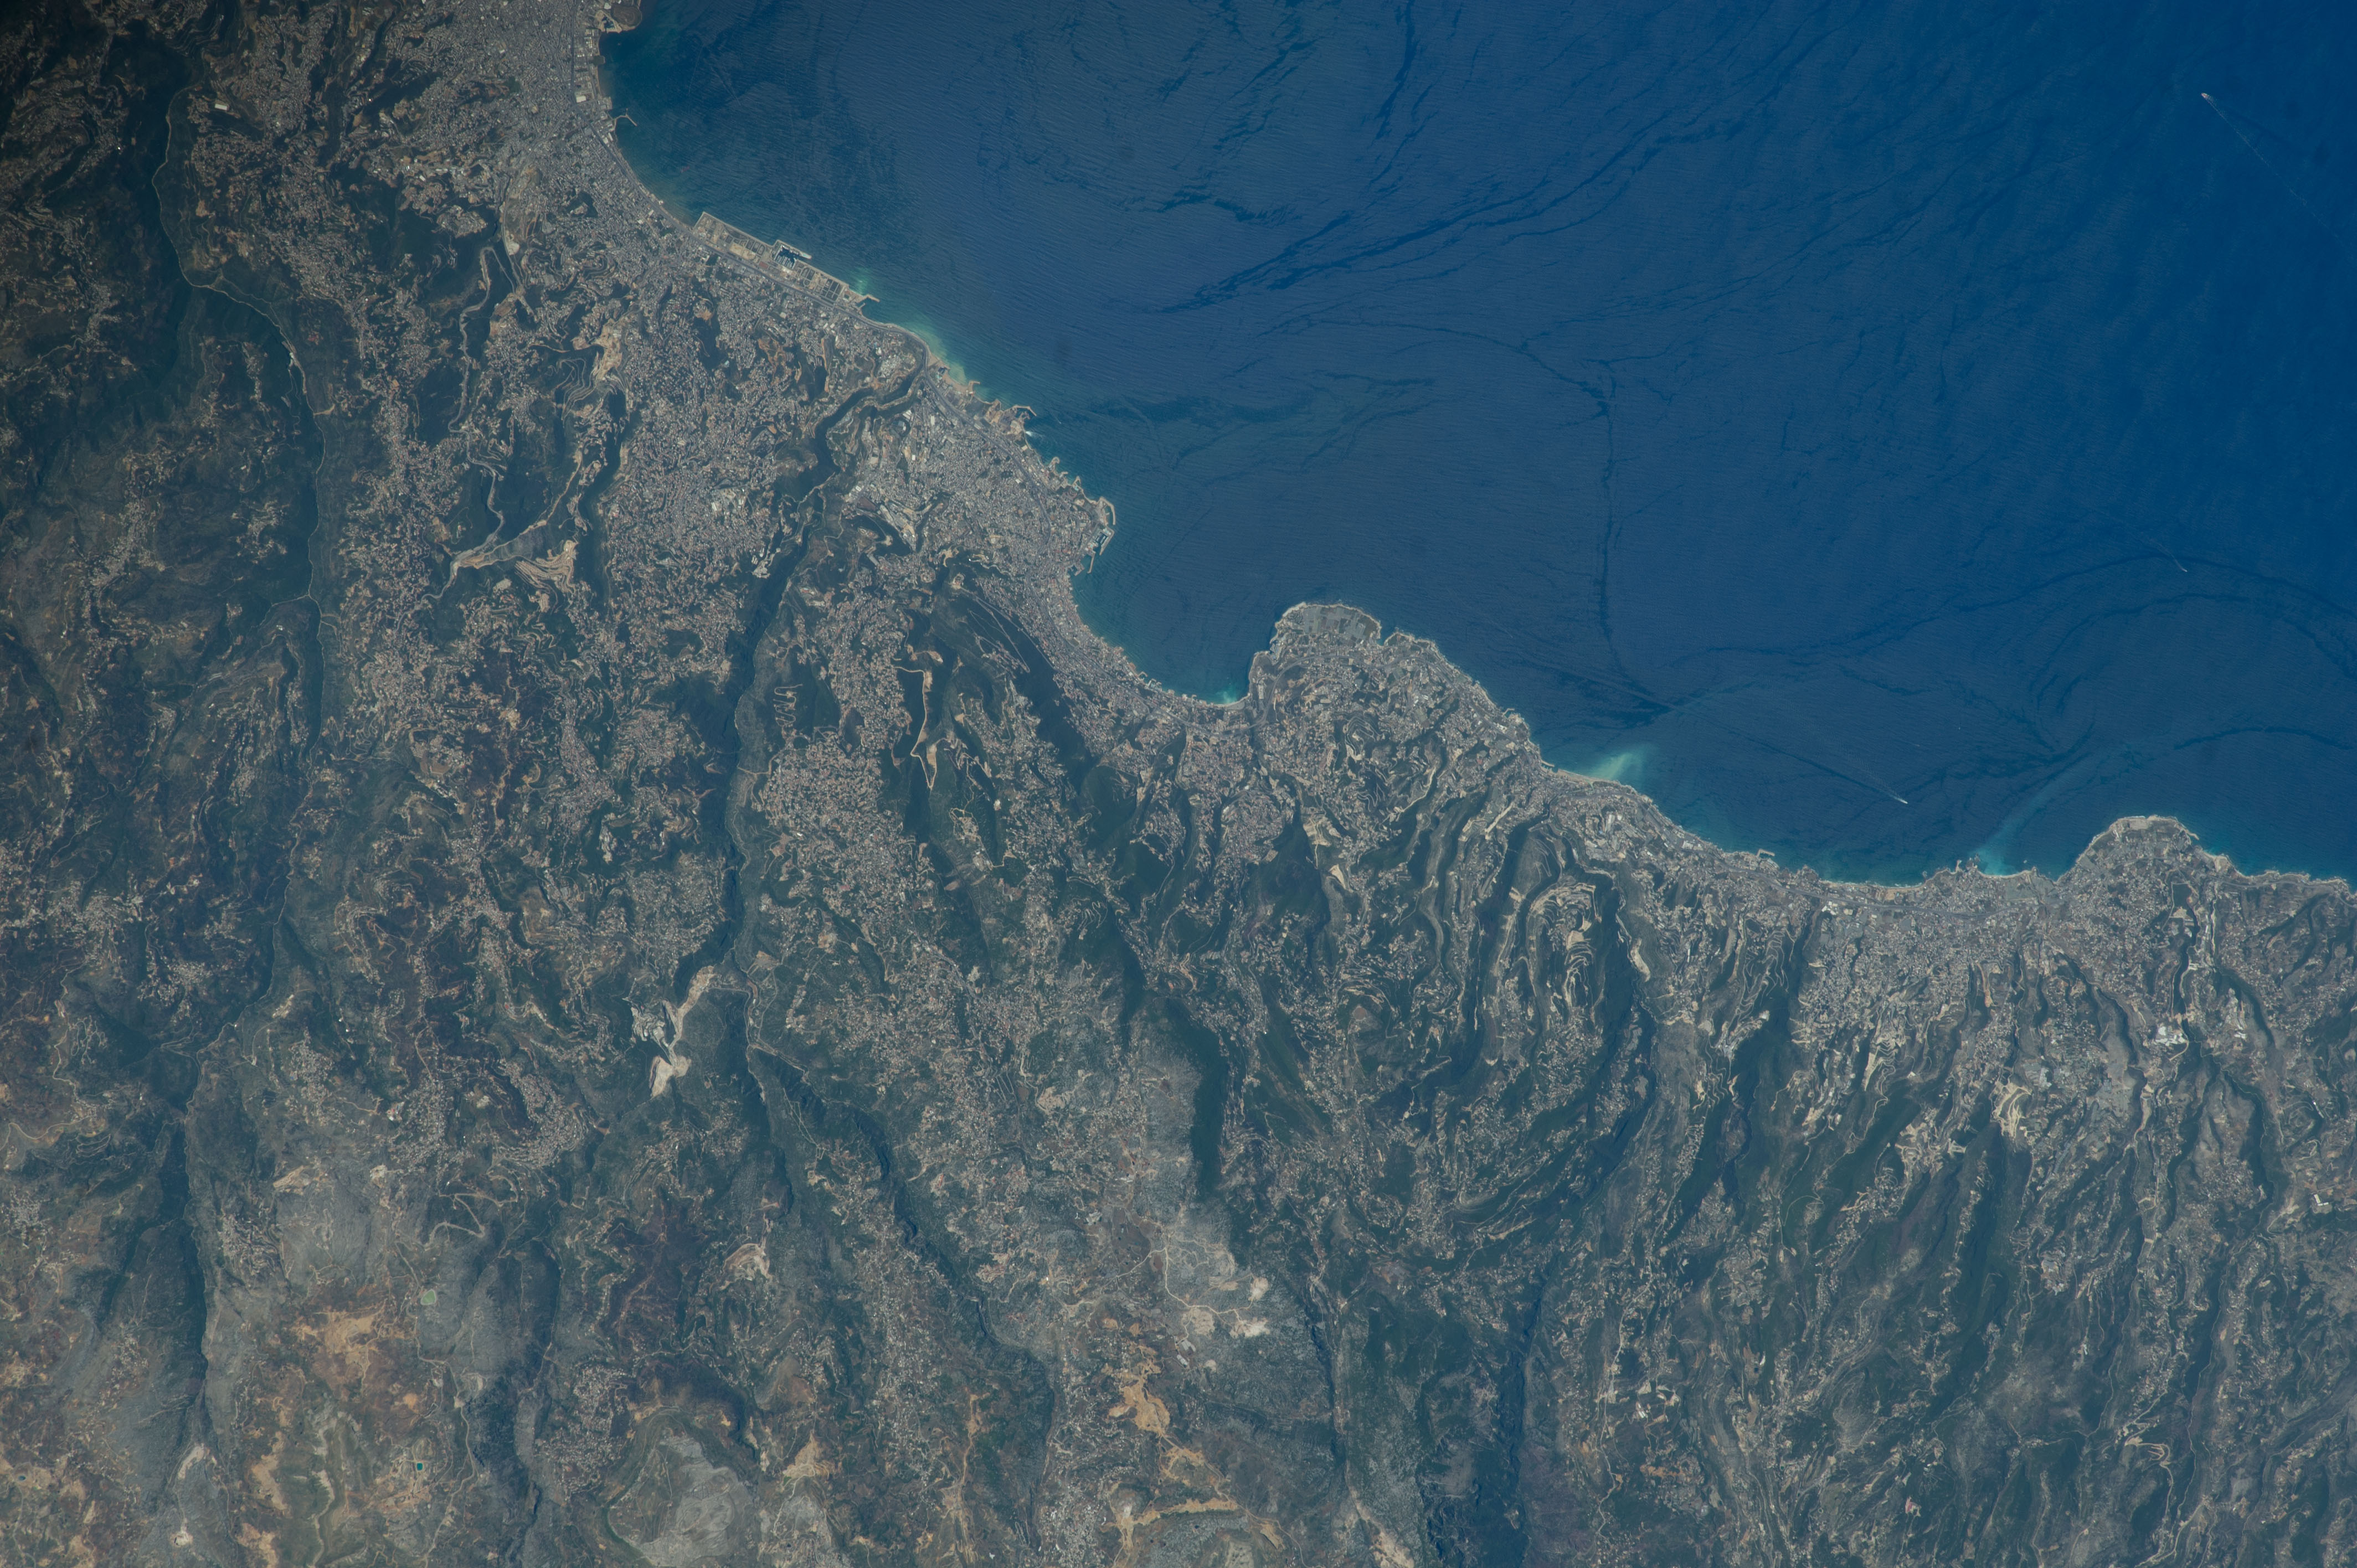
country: LEBANON
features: GHAZIR, MEDITERRANEAN SEA, JUN JOUNIEH
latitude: 34.0
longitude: 35.7
